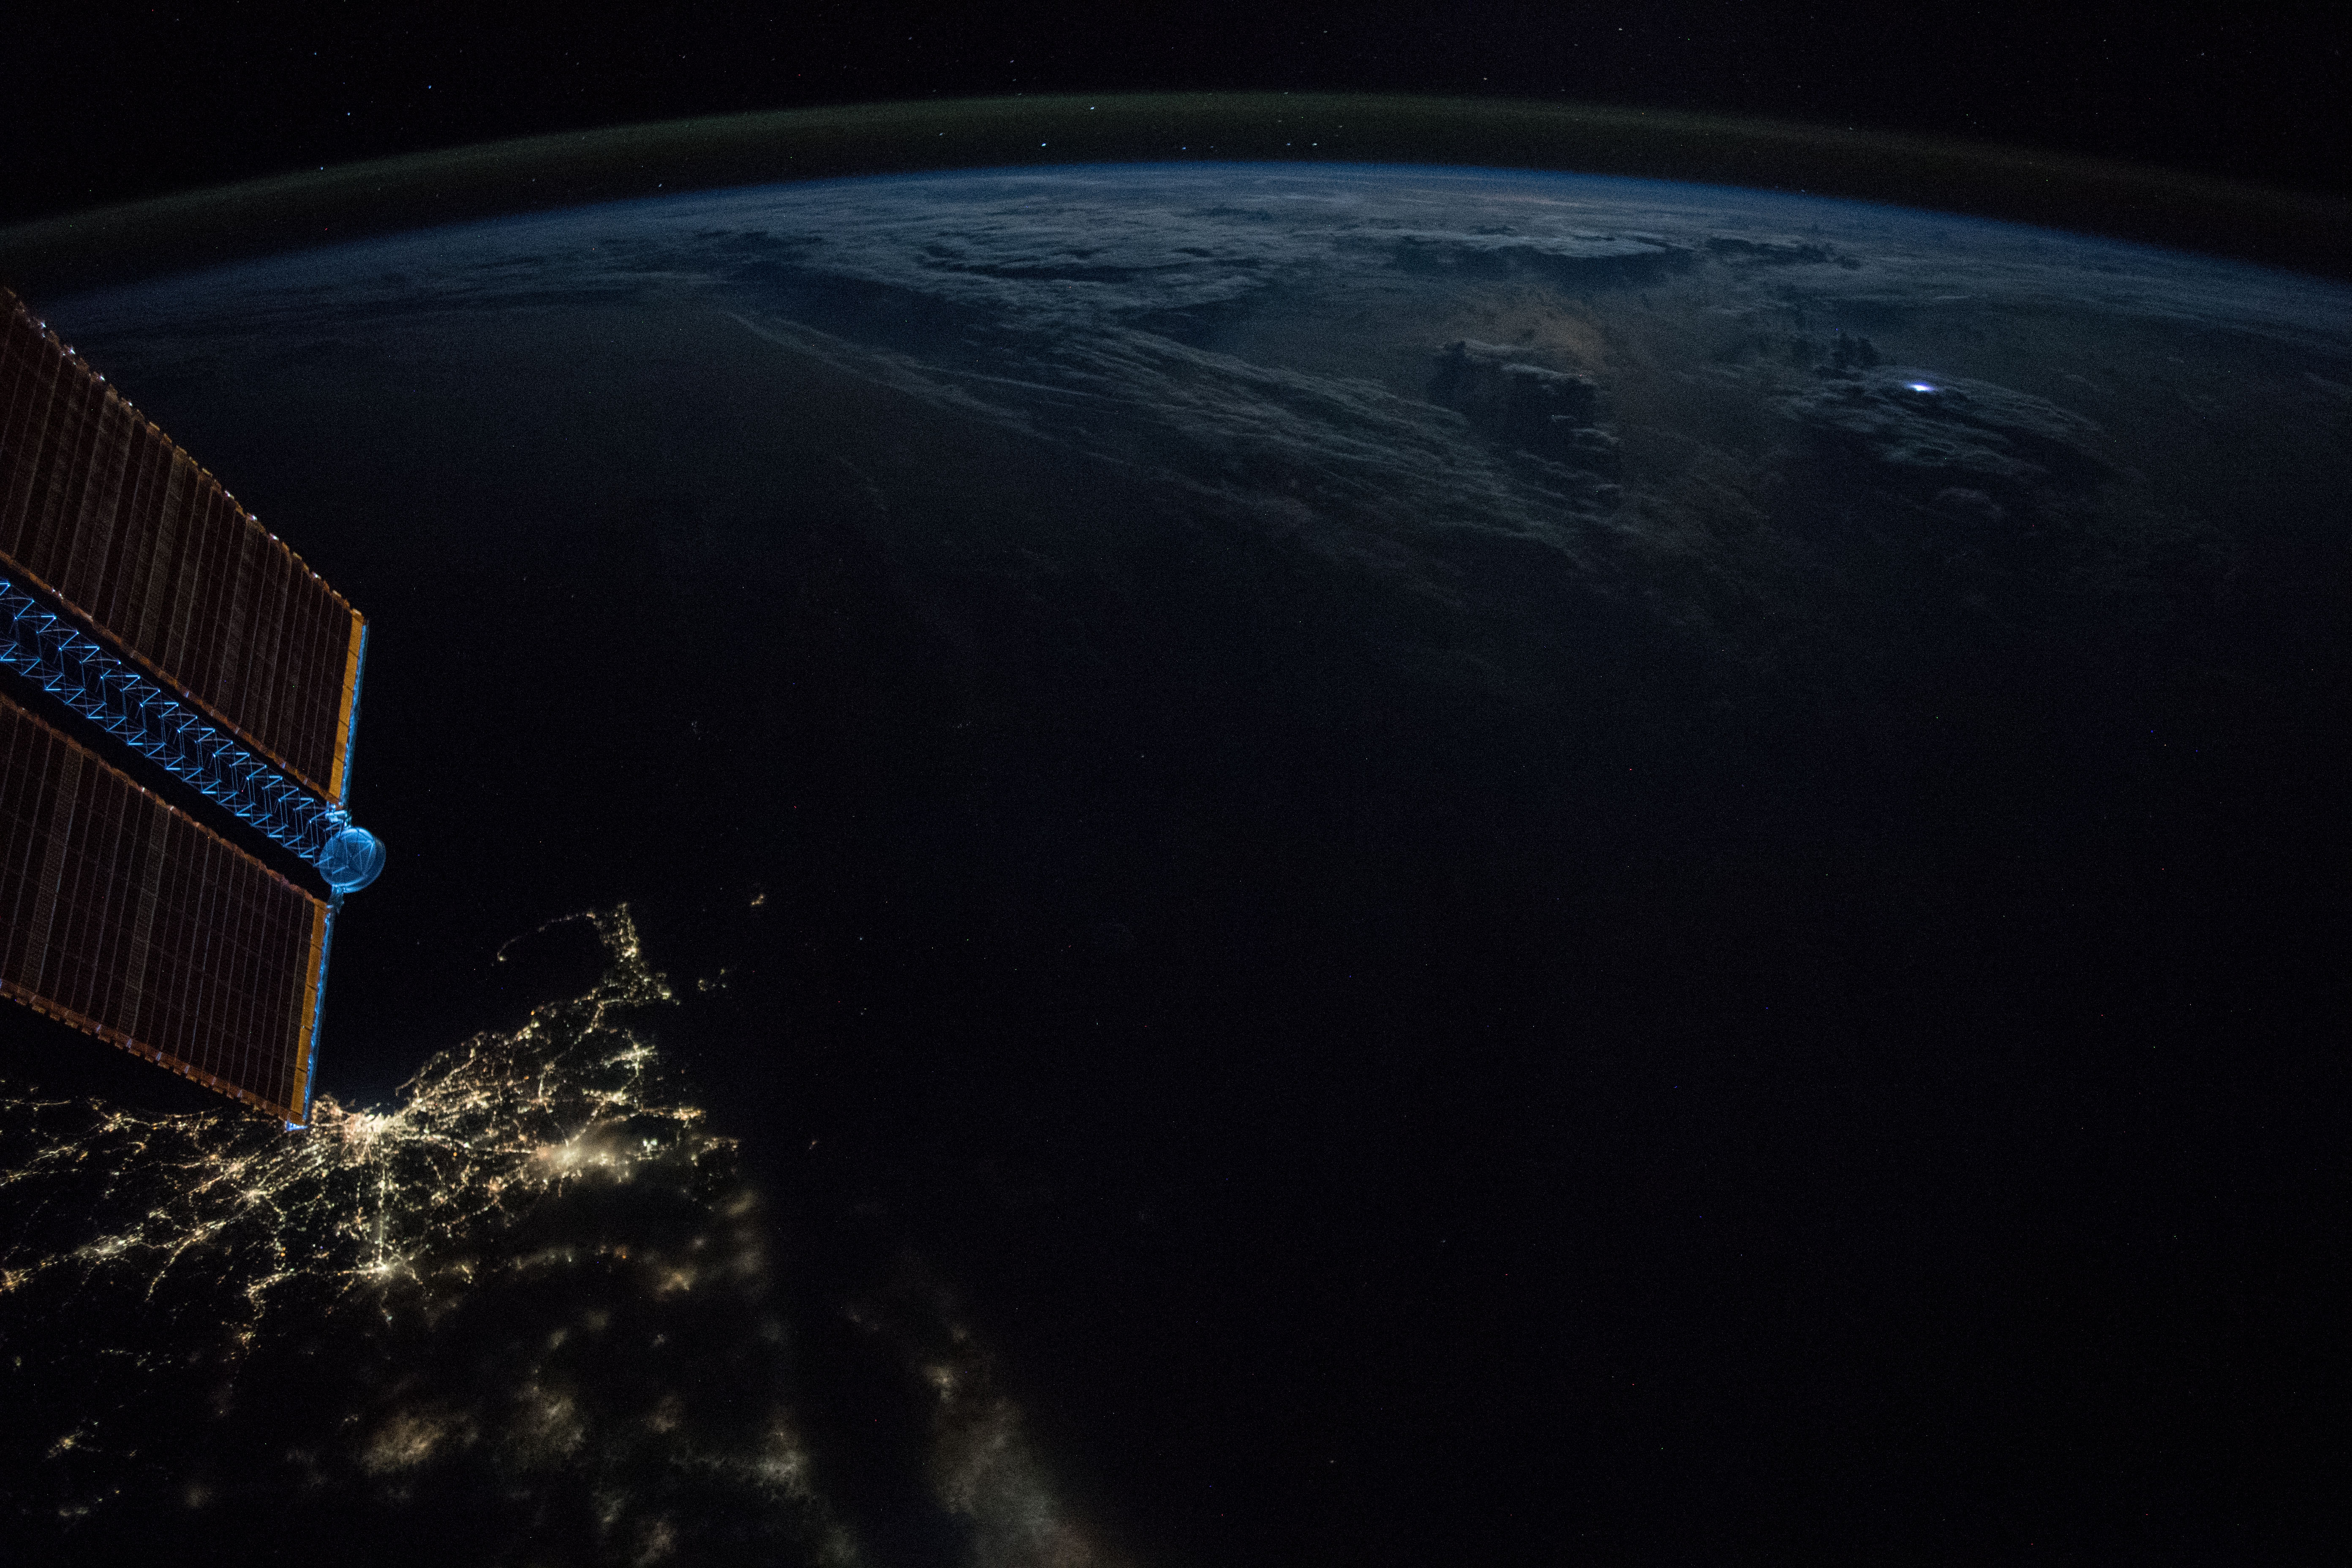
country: ATLANTIC OCEAN
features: LIGHTNING, CAPE COD BAY, BROCKTON CITY, NEW BEDFORD CITY, BOSTON CITY, LOWELL CITY, FRAMINGHAM CITY, PROVIDENCE CITY, BUZZARDS BAY, EARTH LIMB, NIGHT
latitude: 40.3
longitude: -69.7
